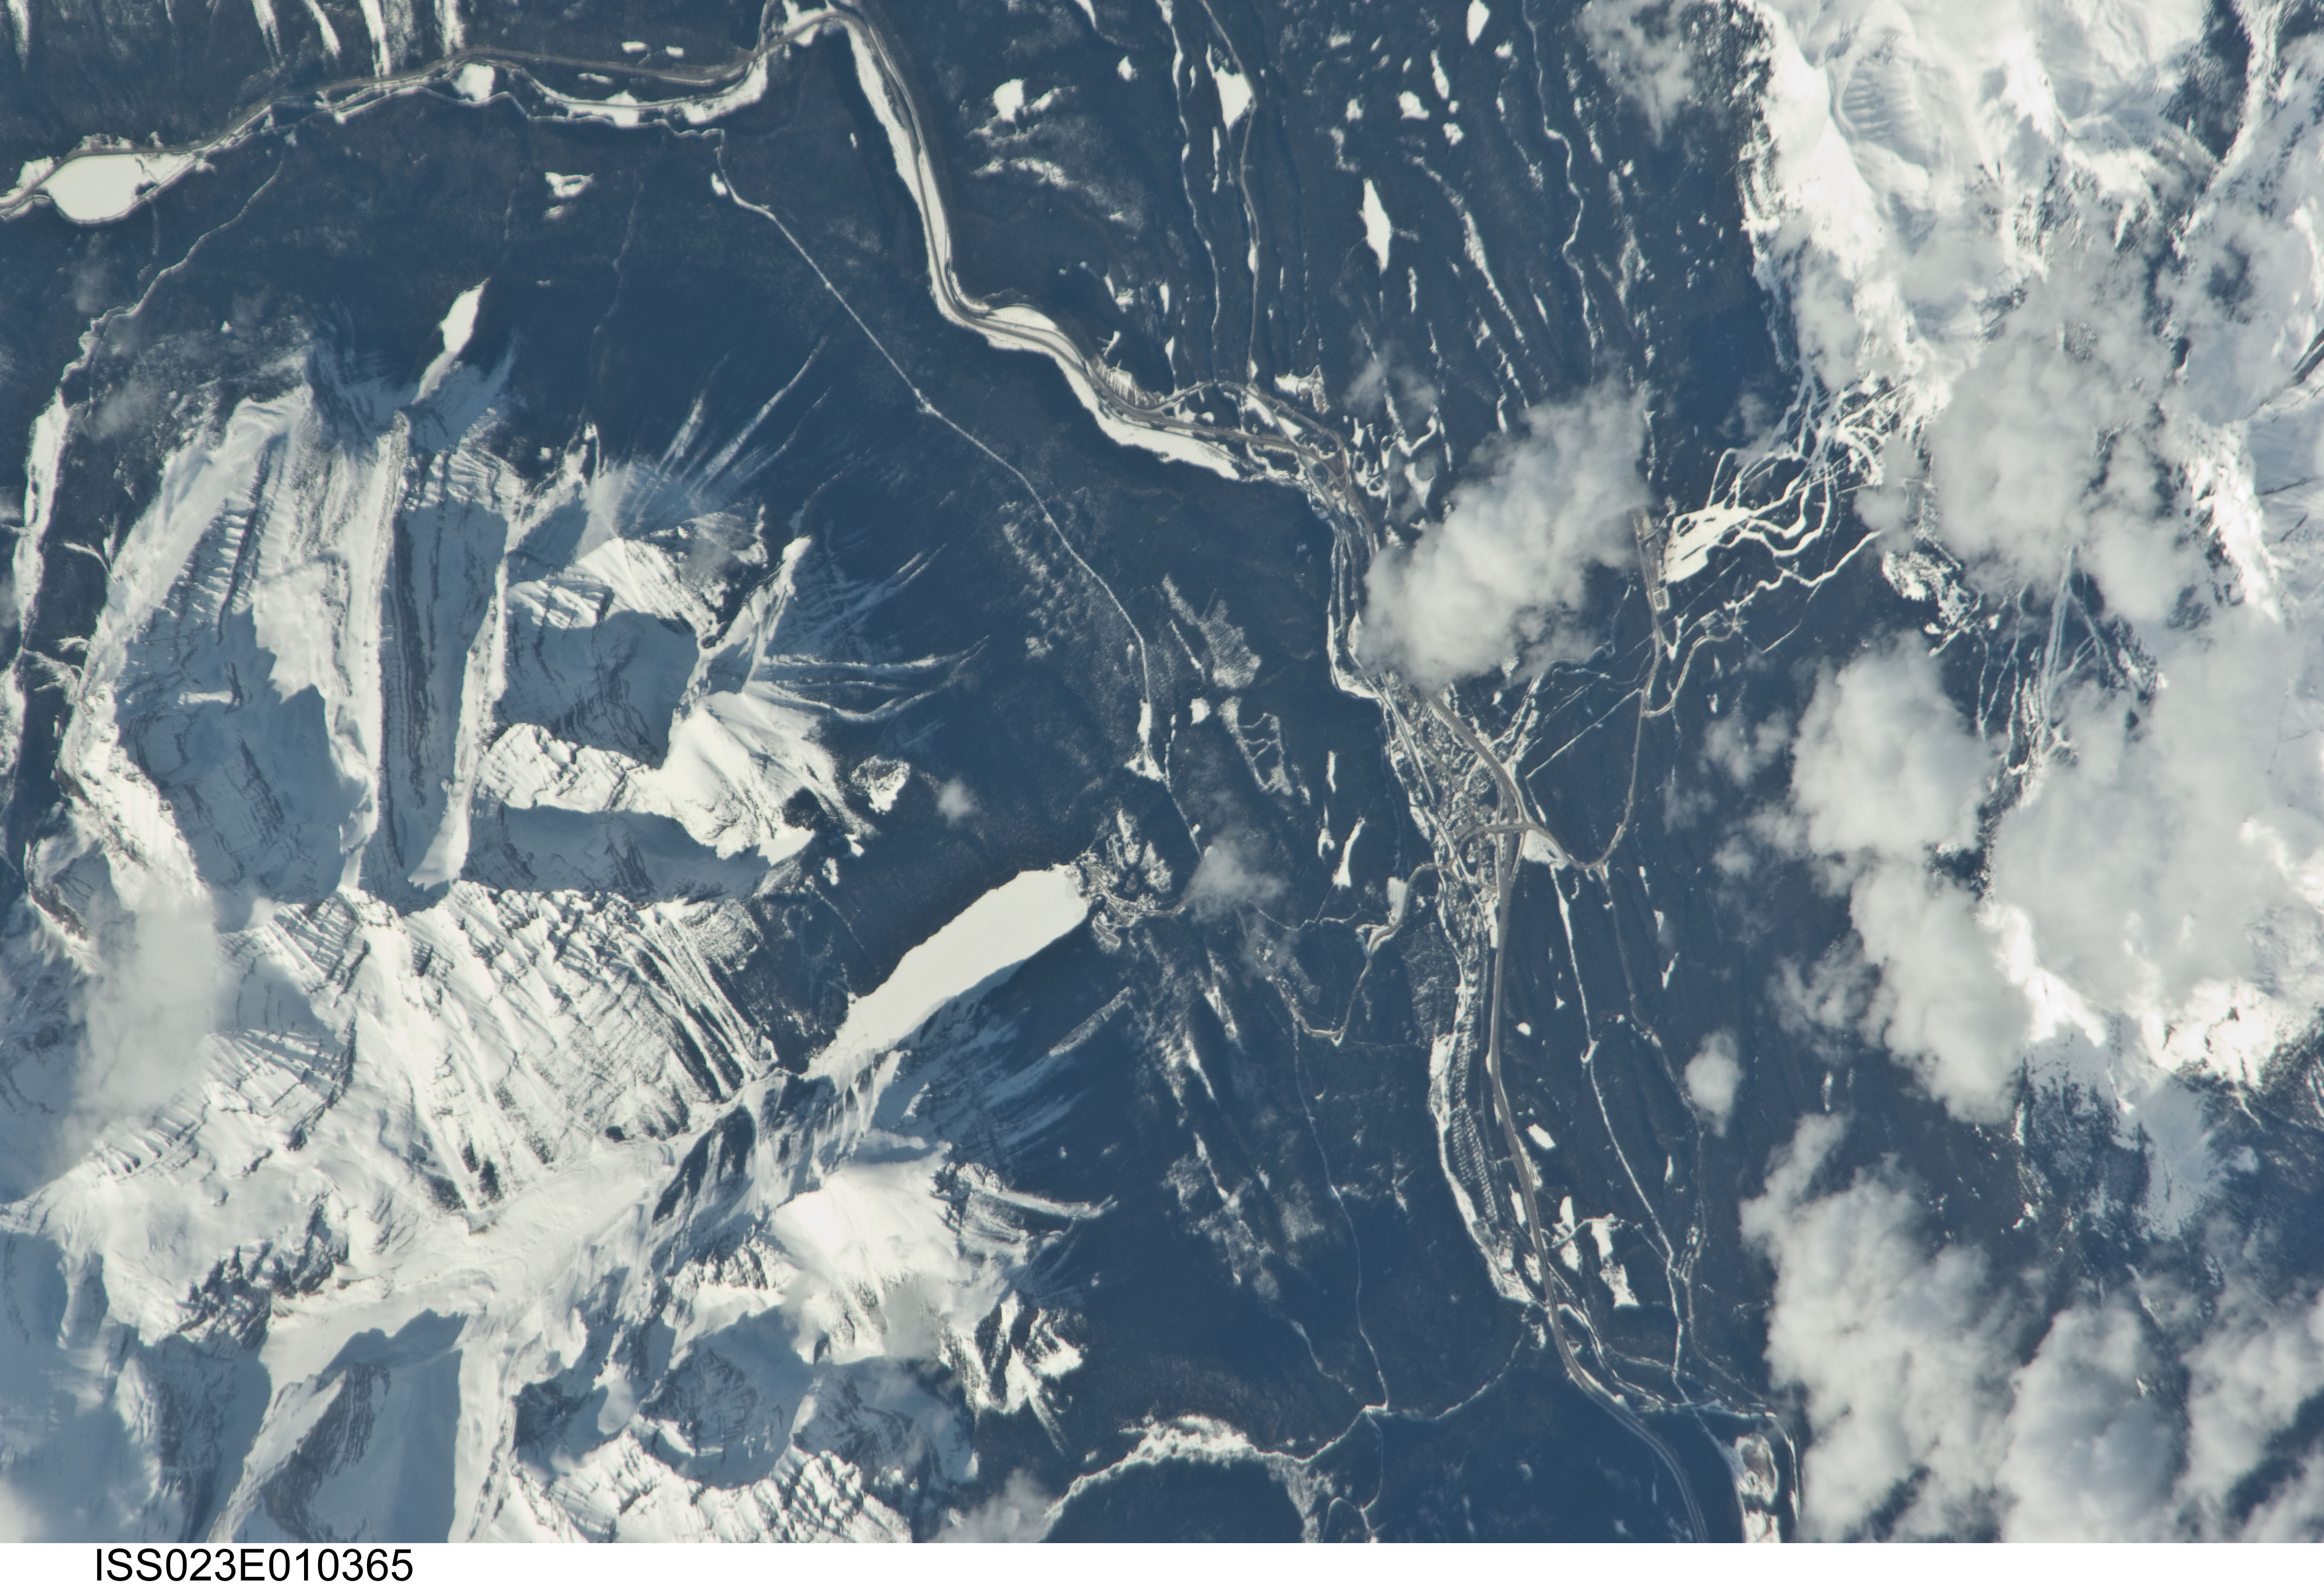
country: CANADA-A
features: LAKE LOUISE, ROCKY MTS., BOW R., SNOW, FOR.
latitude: 51.4
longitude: -116.2
